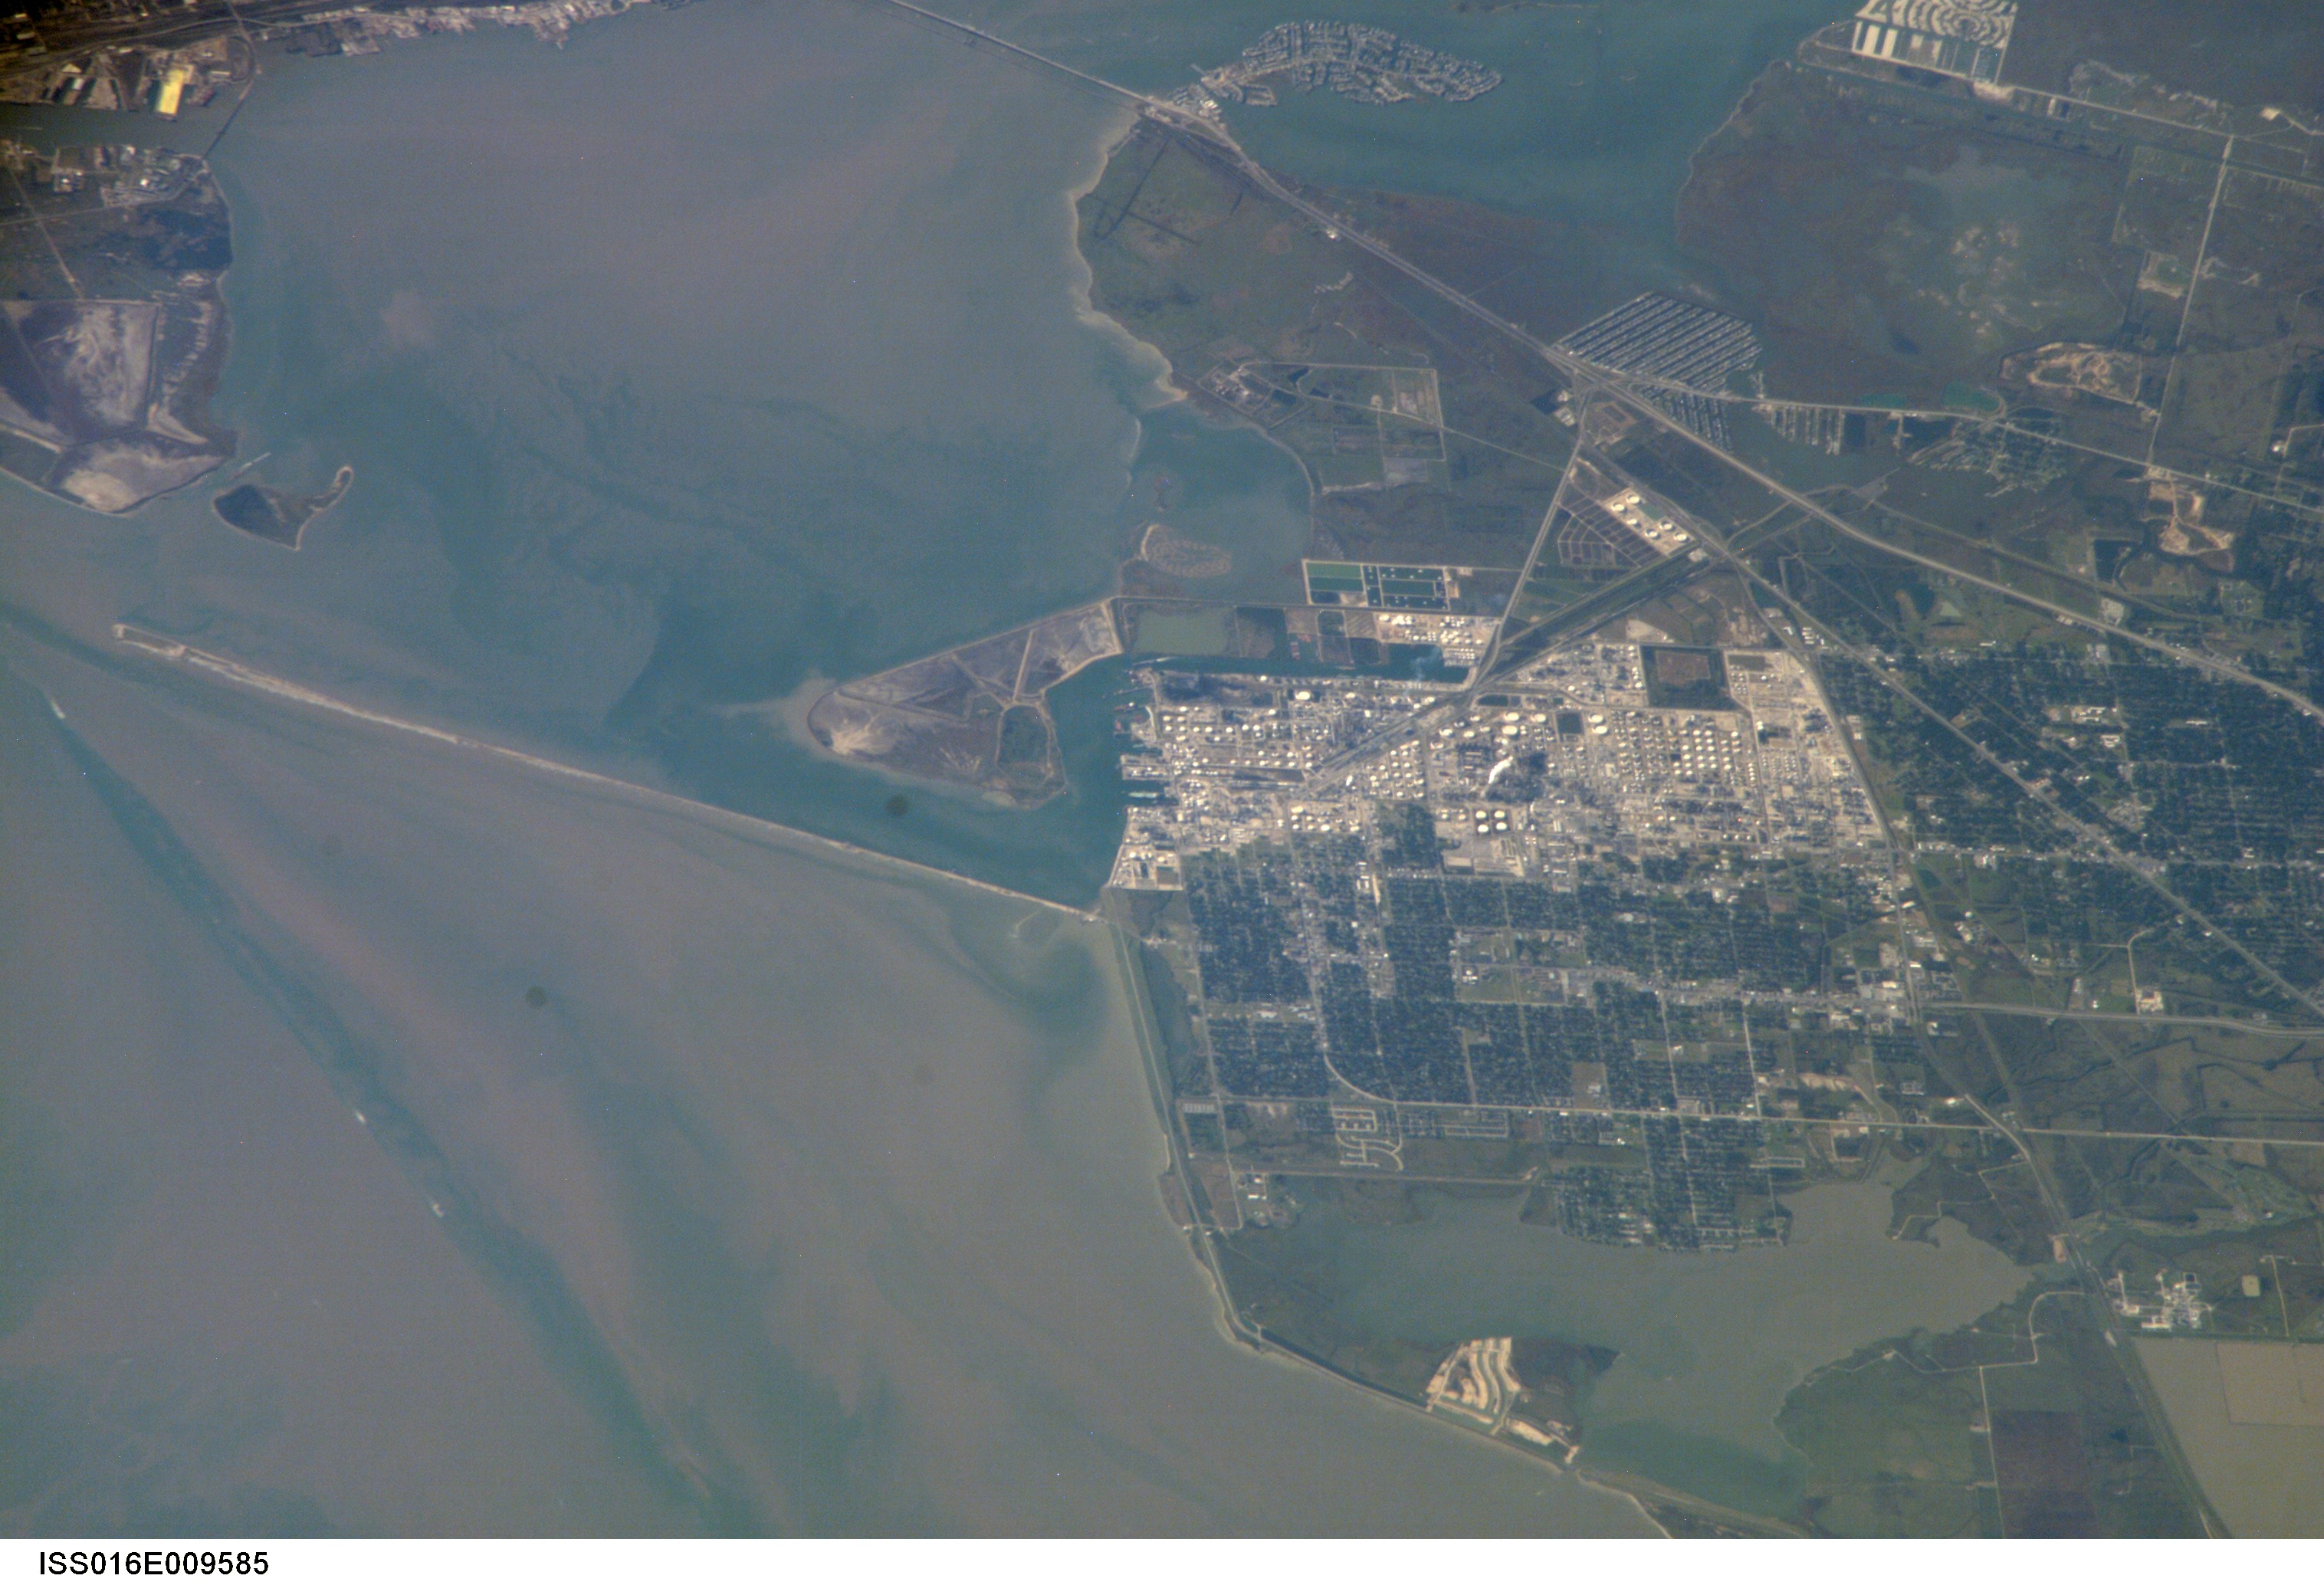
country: USA-TEXAS
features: TEXAS CITY, GALVESTON BAY
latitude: 29.4
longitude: -94.9
